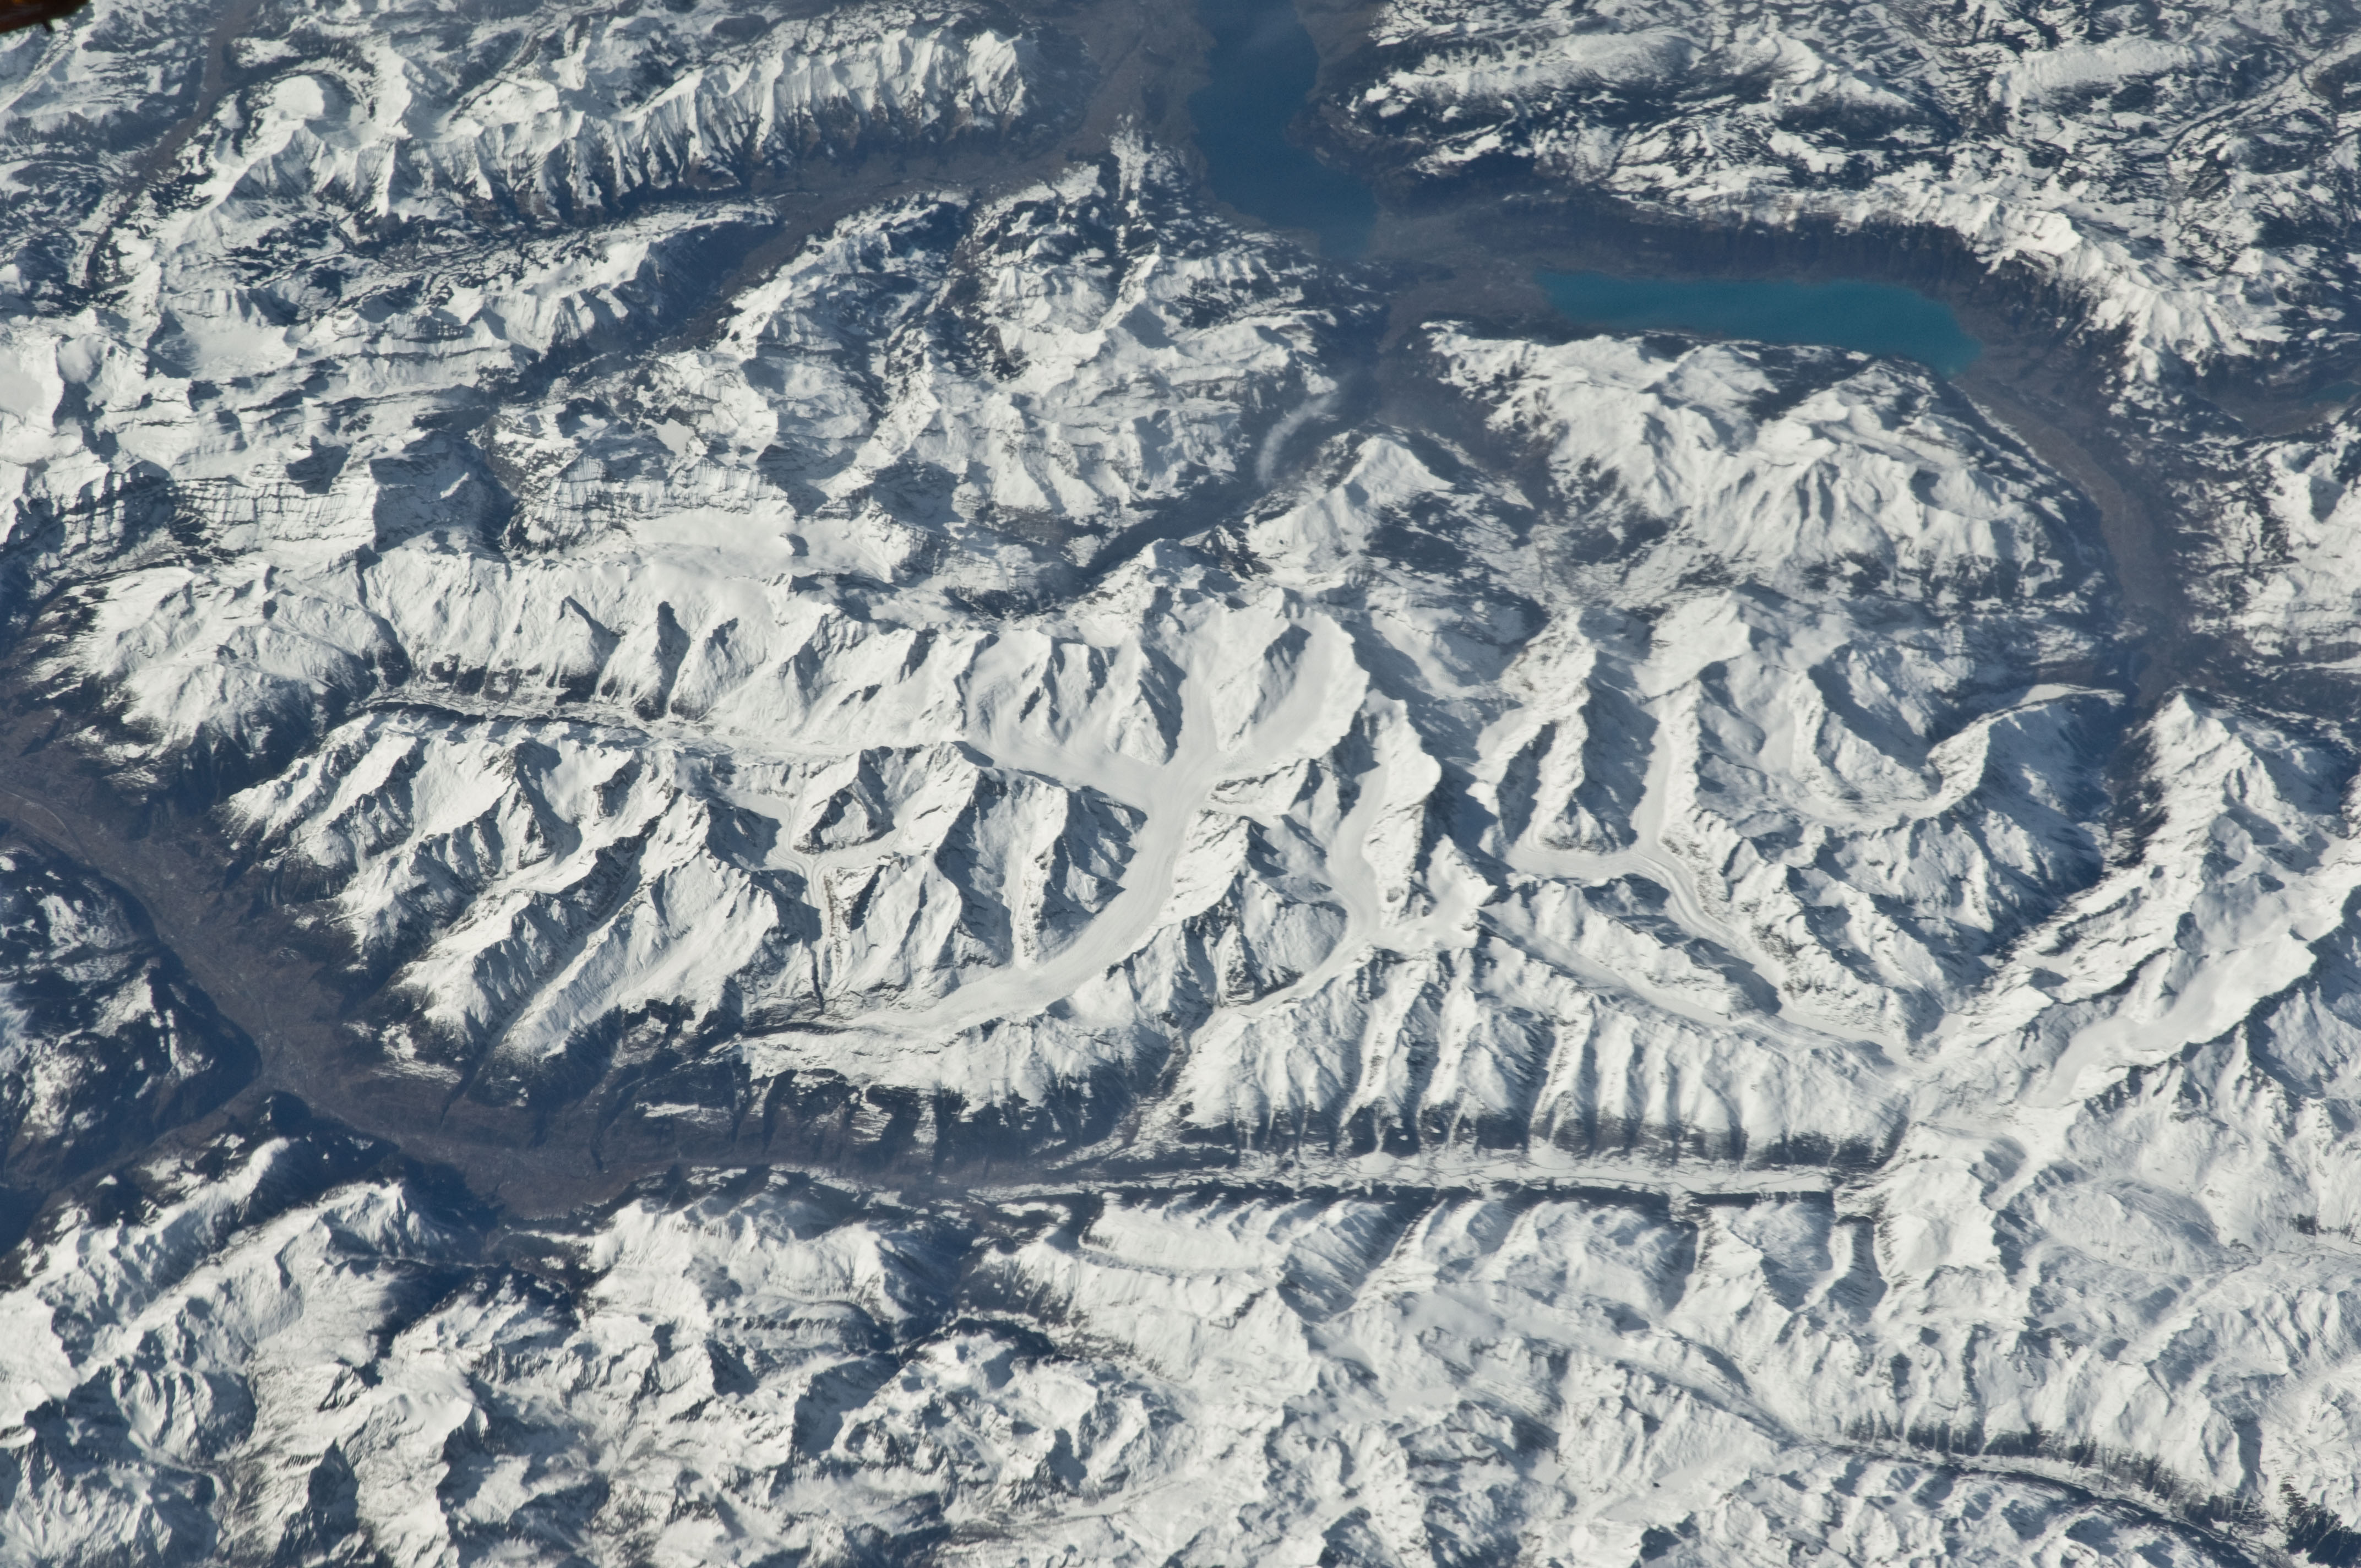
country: SWITZERLAND
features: BRIENZER L., BERNESE ALPS, SNOW, GL.
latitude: 46.5
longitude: 8.1
